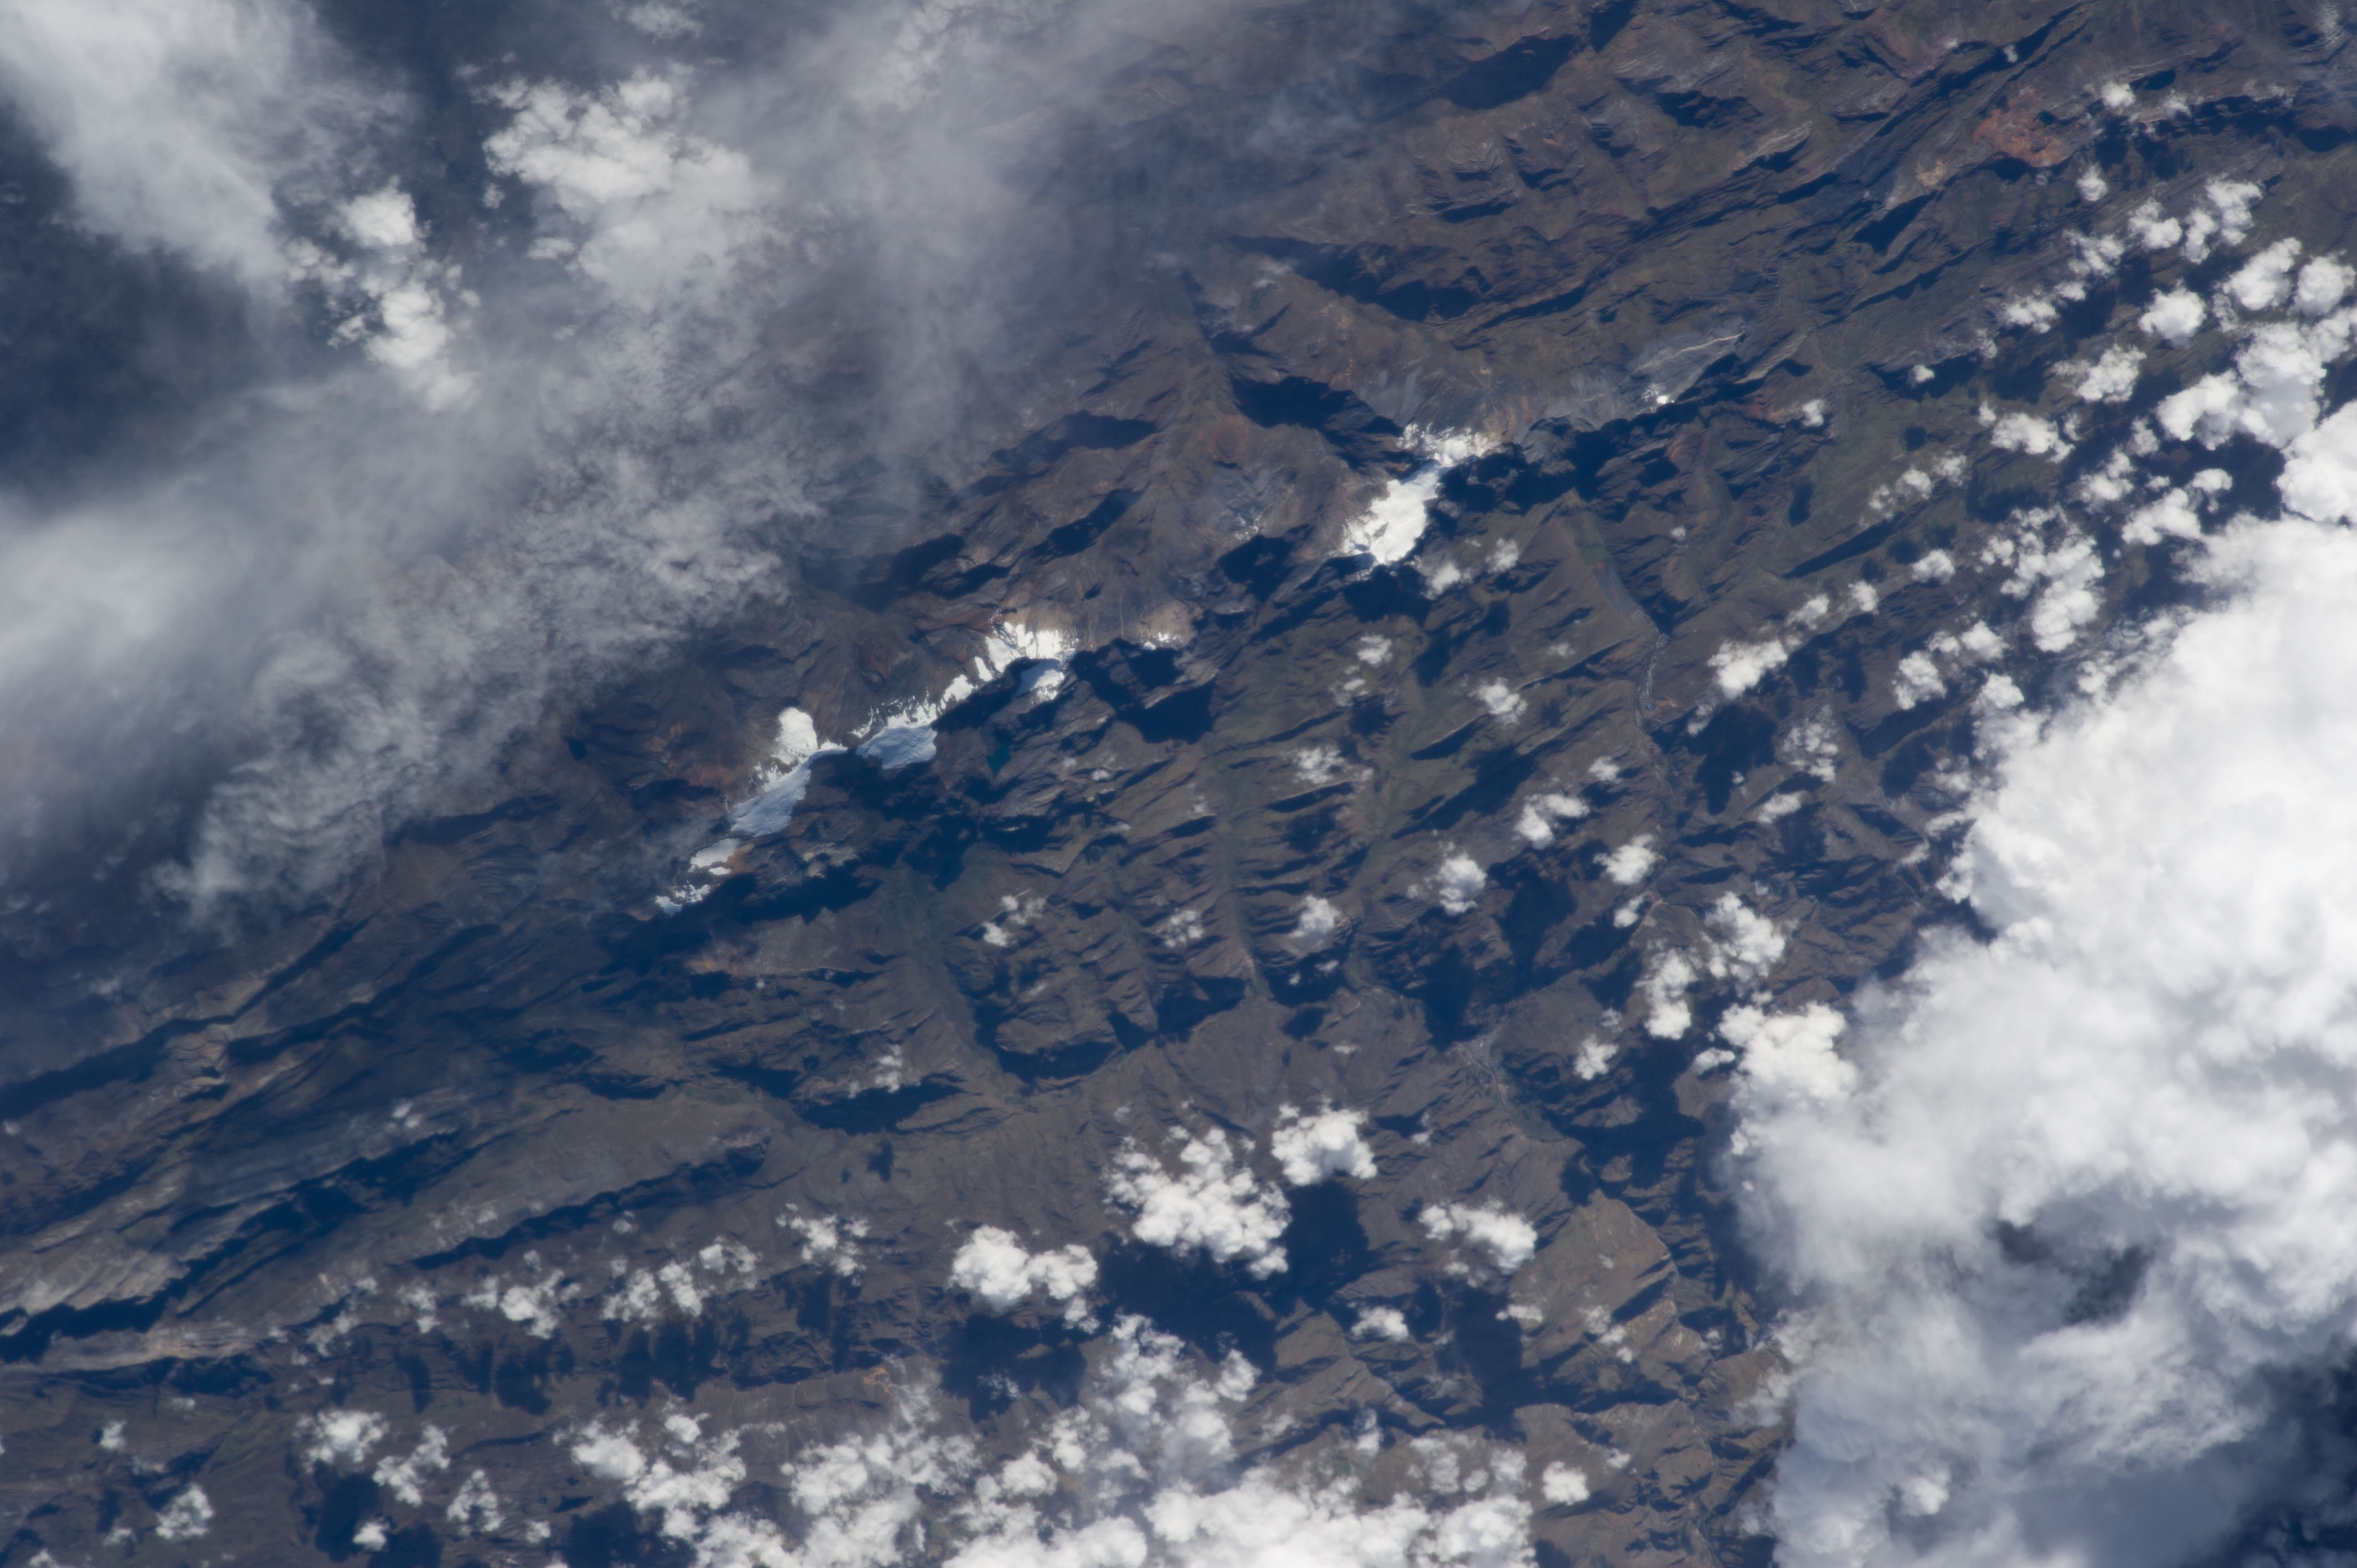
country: PERU
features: ANDES MTS., SIERRA ANCASH
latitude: -9.9
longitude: -77.0
